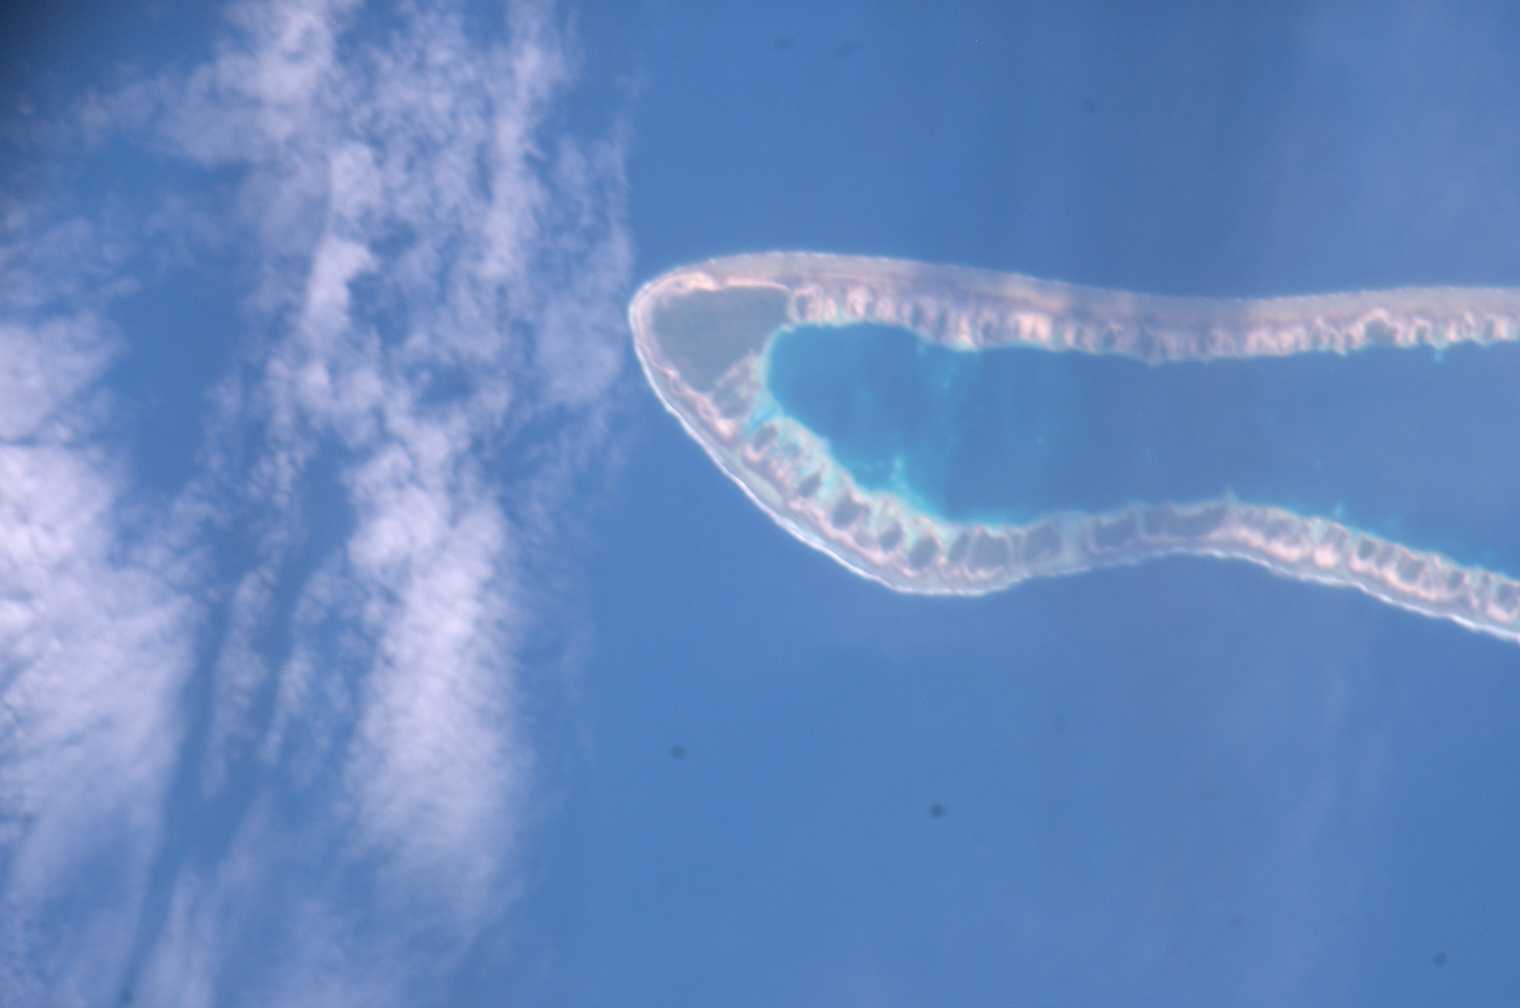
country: TUAMOTU ARCHIPELAGO
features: TAKUME ATOLL
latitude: -15.7
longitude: -142.1
